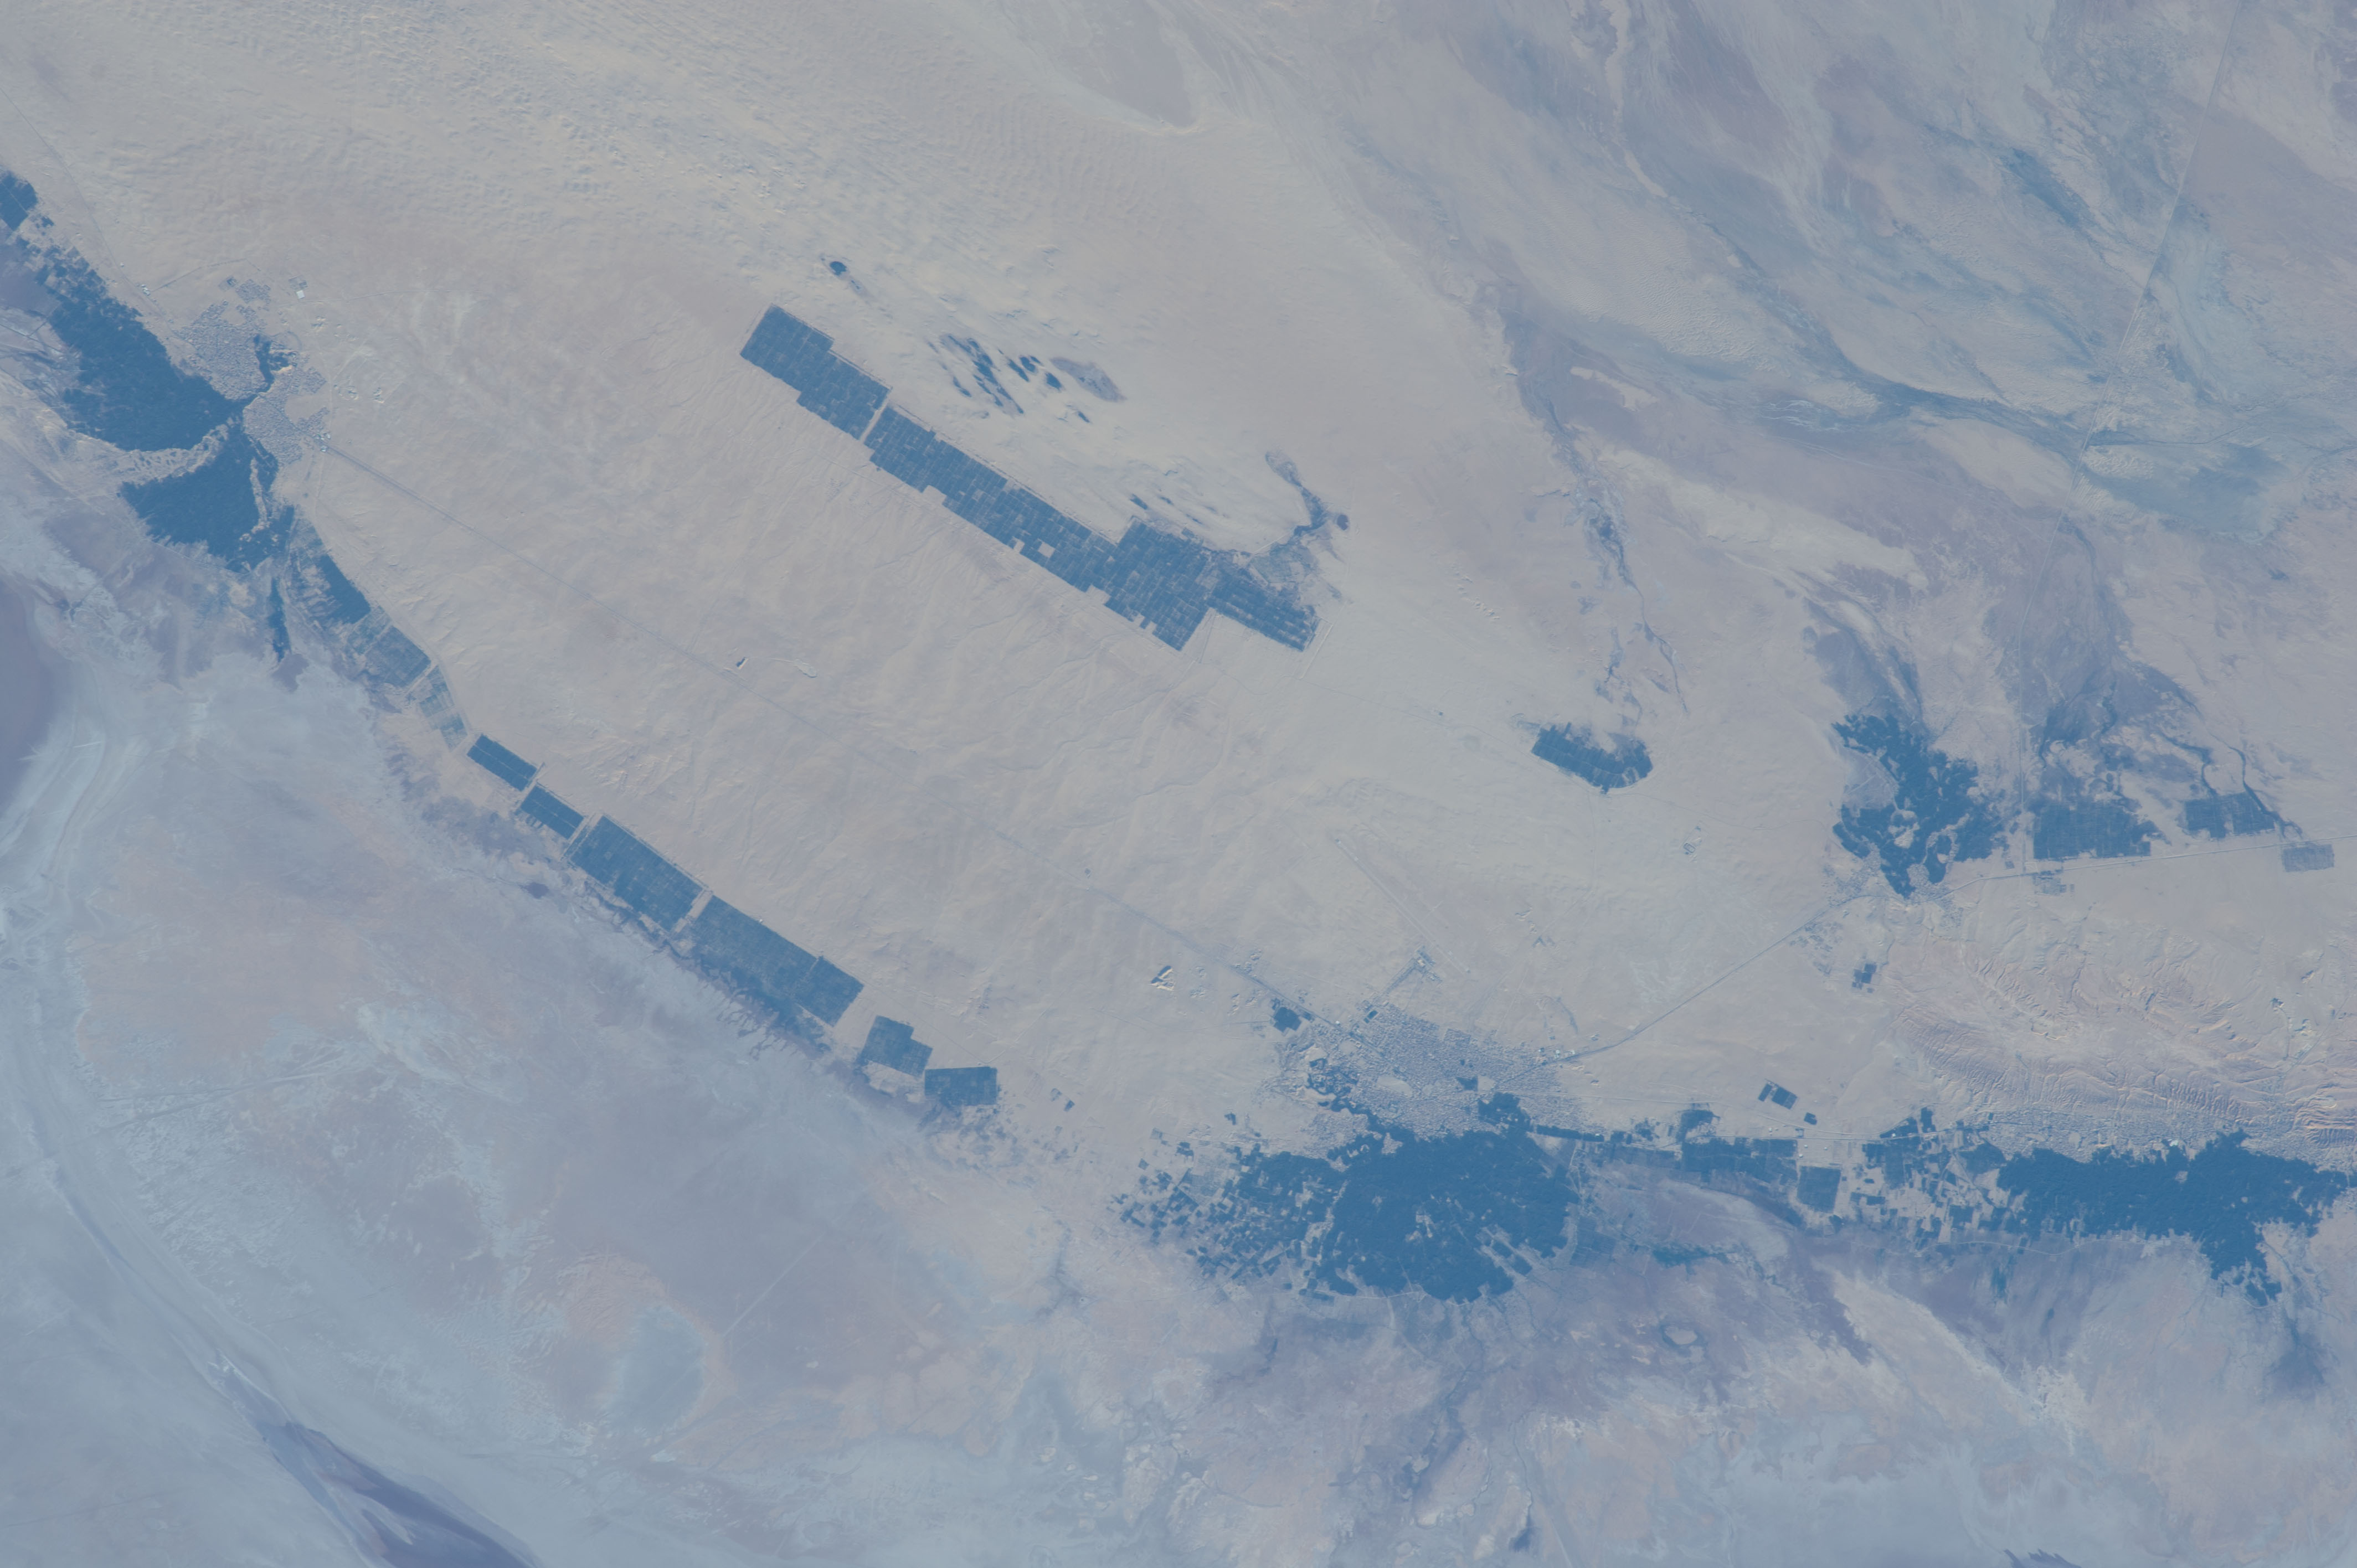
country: TUNISIA
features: SAHARA DES., DUNES, NAFTAH, AGR., ROADS, N. L. DJERID, DRY LAKEBED, TAWZAR
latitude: 33.9
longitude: 8.1
